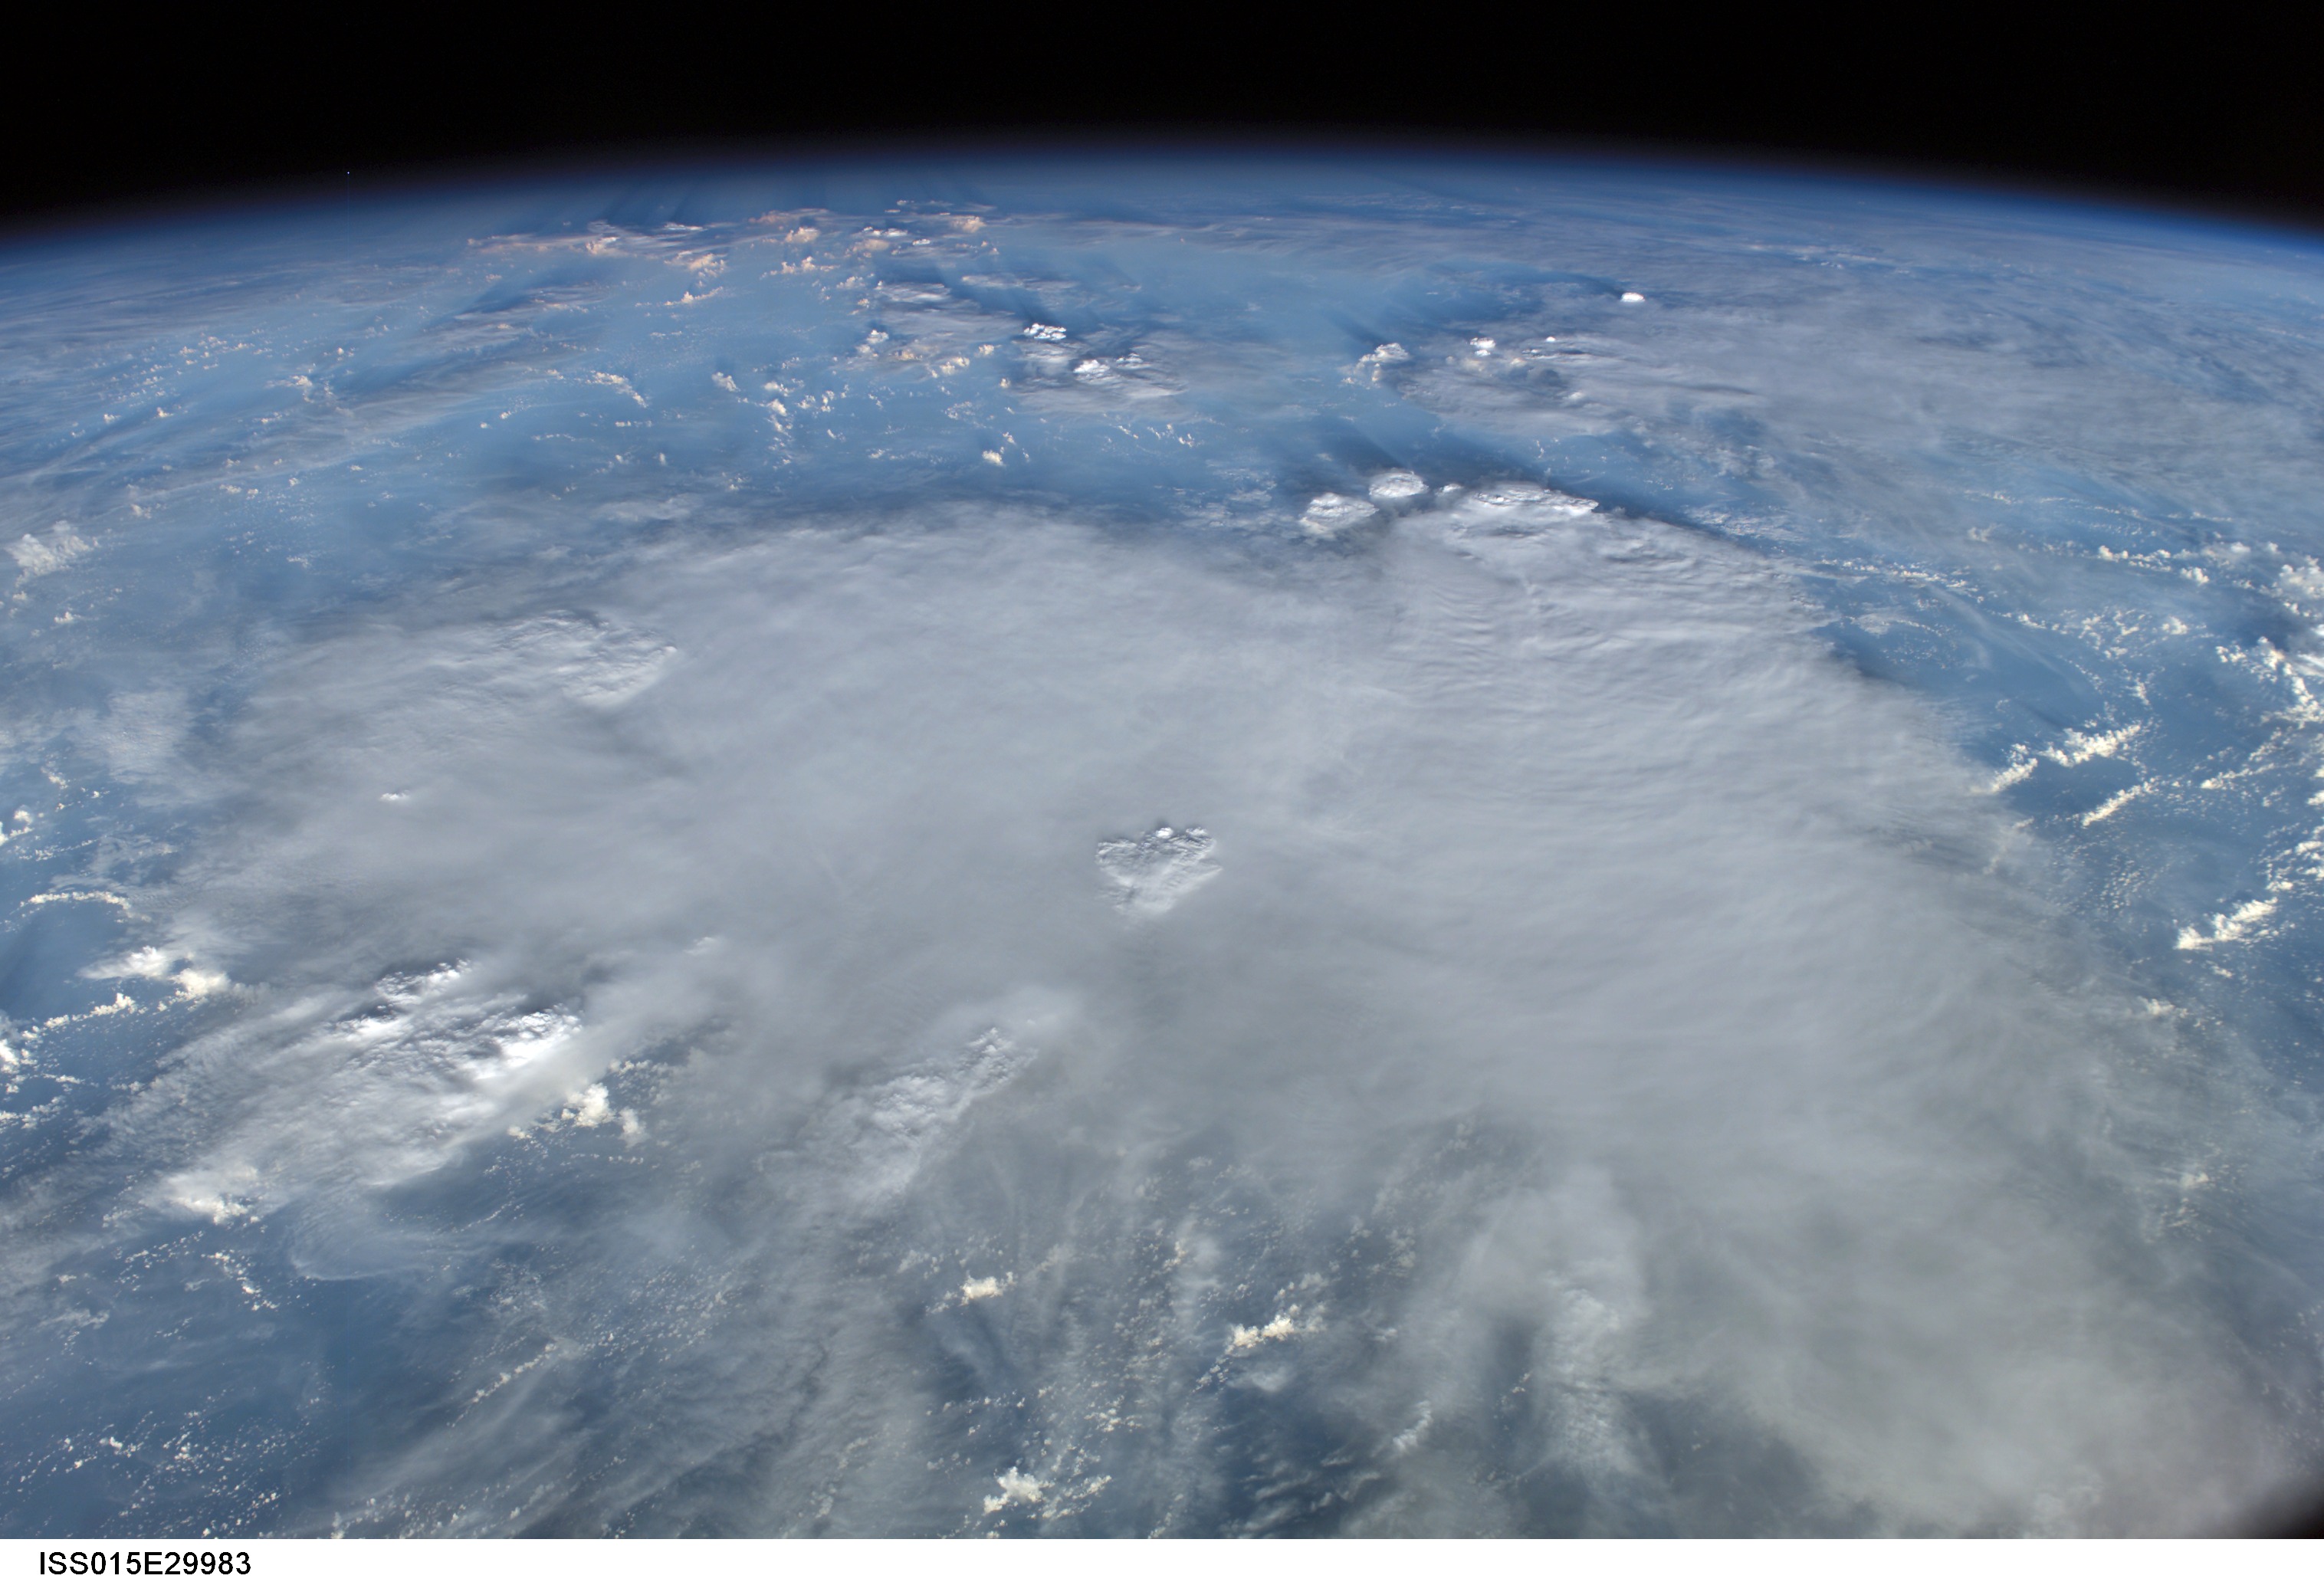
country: ATLANTIC OCEAN
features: PAN-MULTILAYERED CLOUDS
